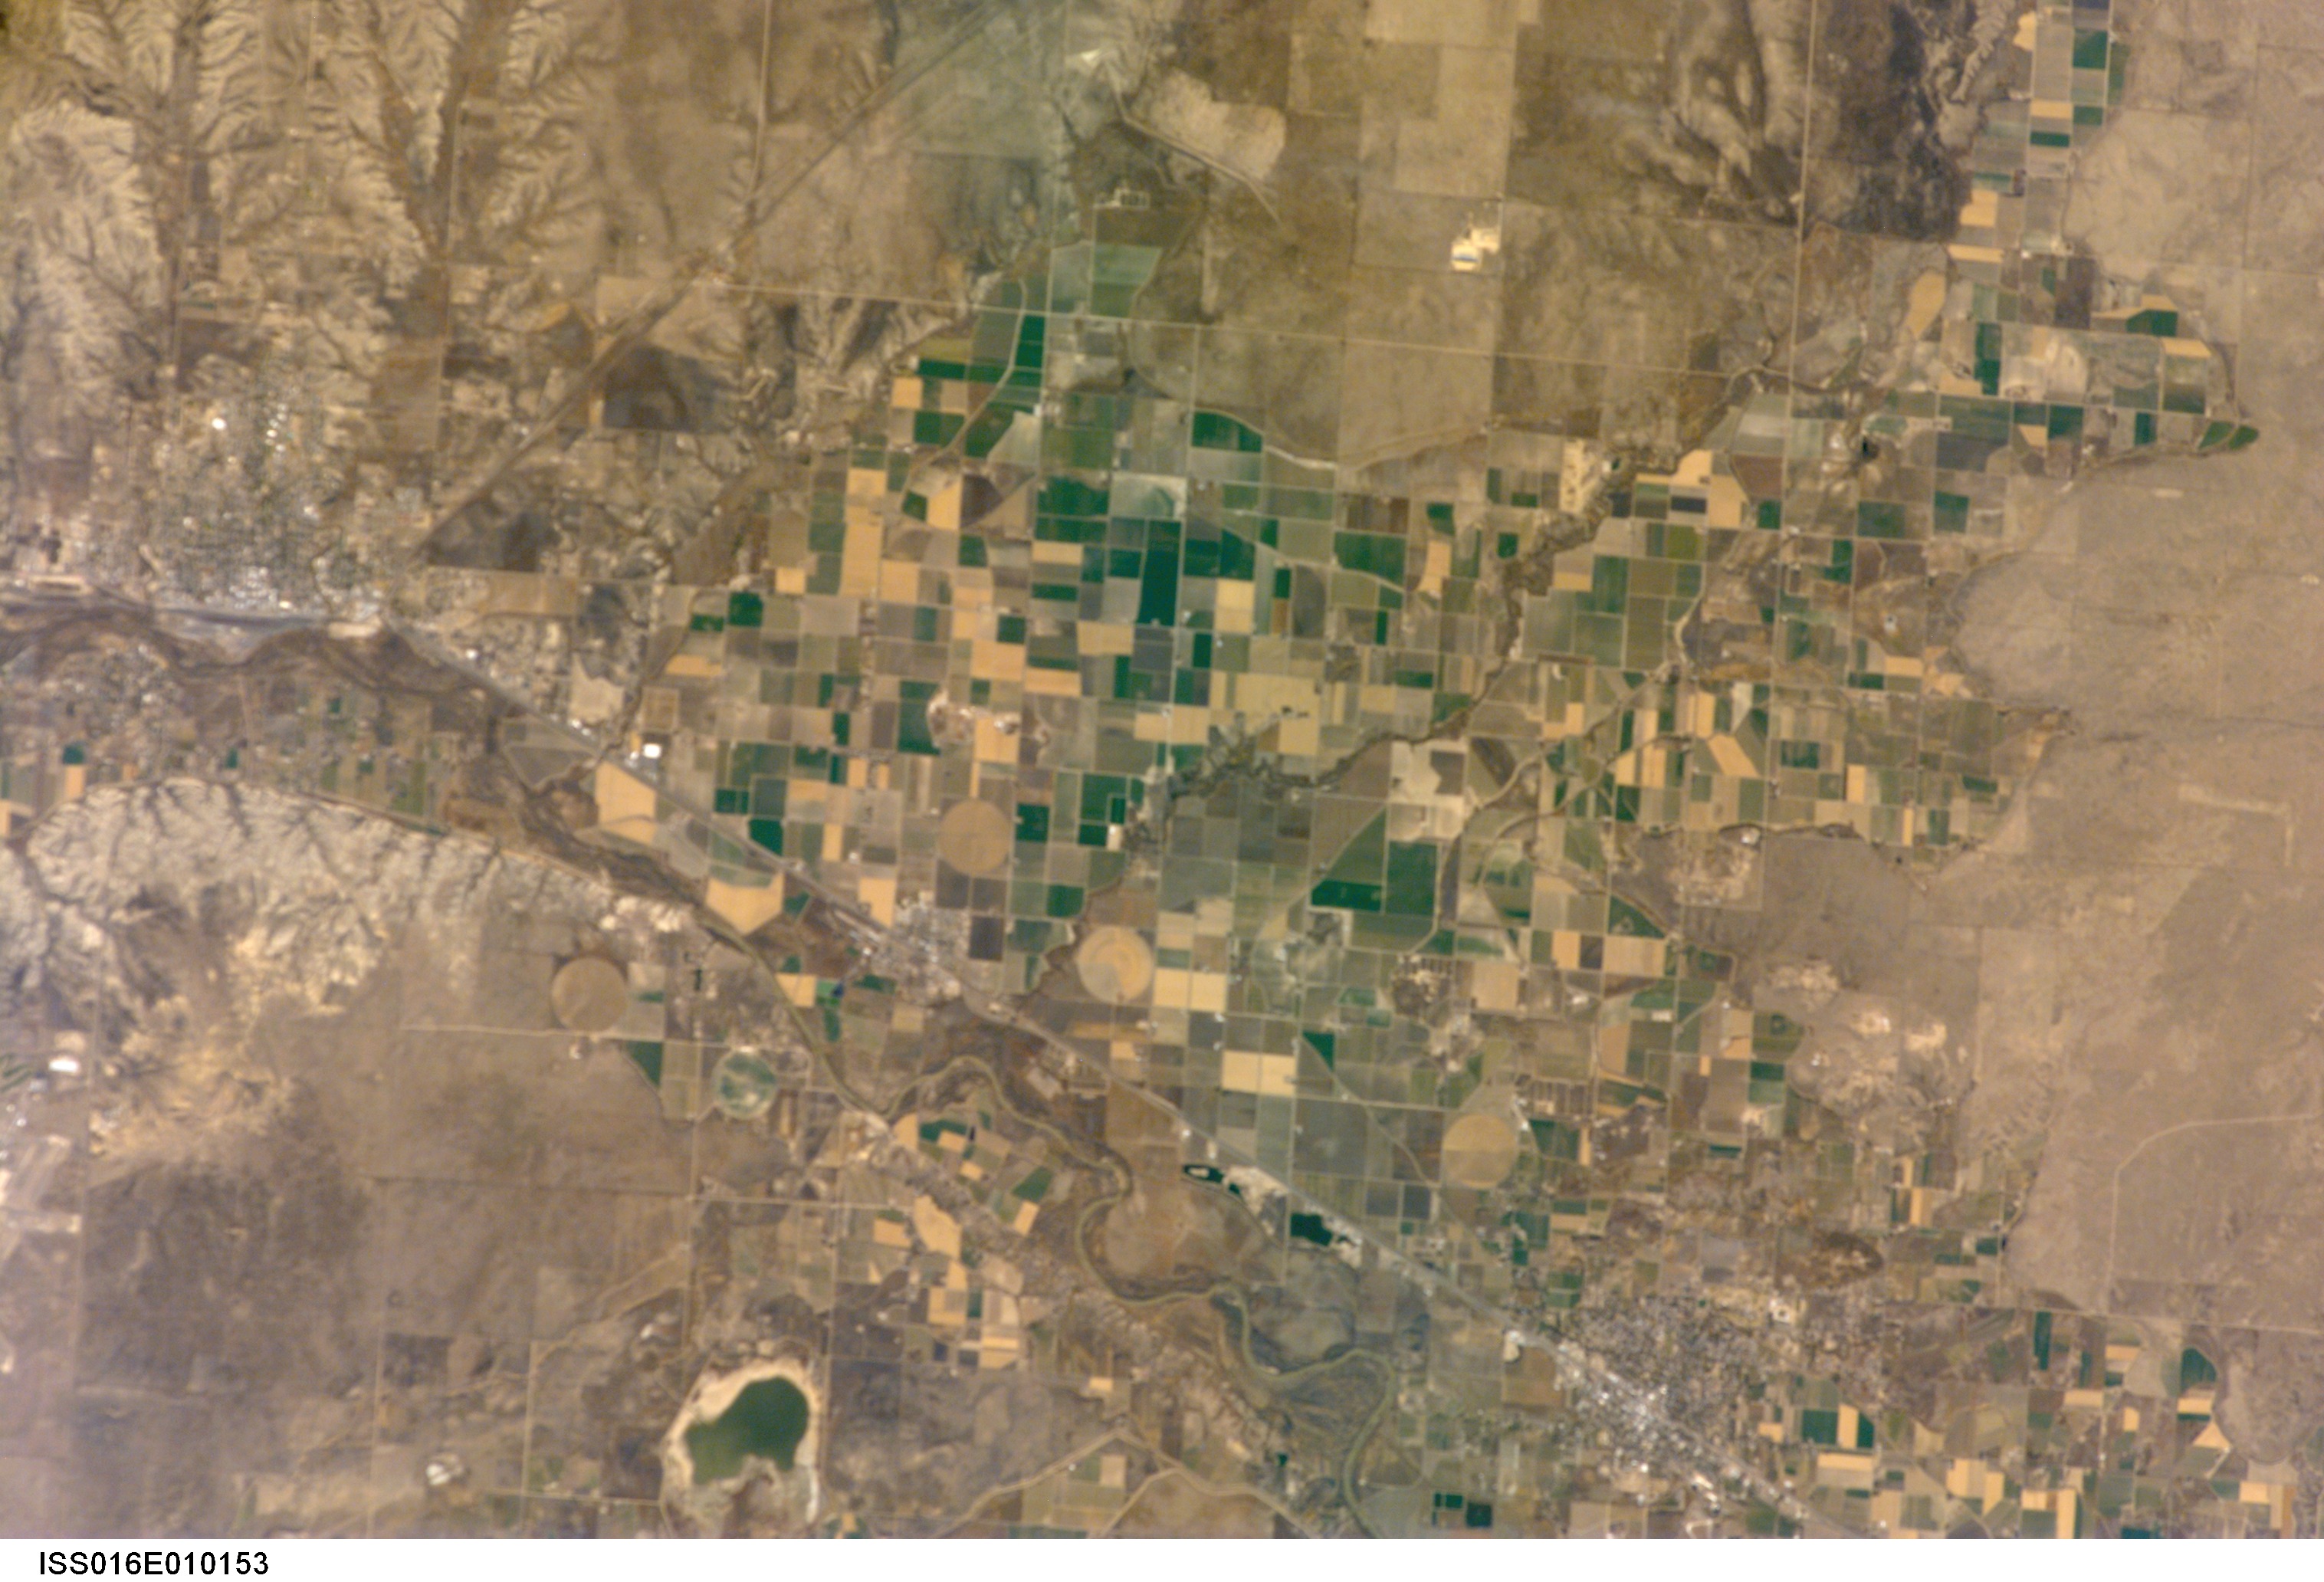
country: USA-COLORADO
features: ROCKY FORD, AGR, LA JUNTA
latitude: 37.9
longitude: -103.7
